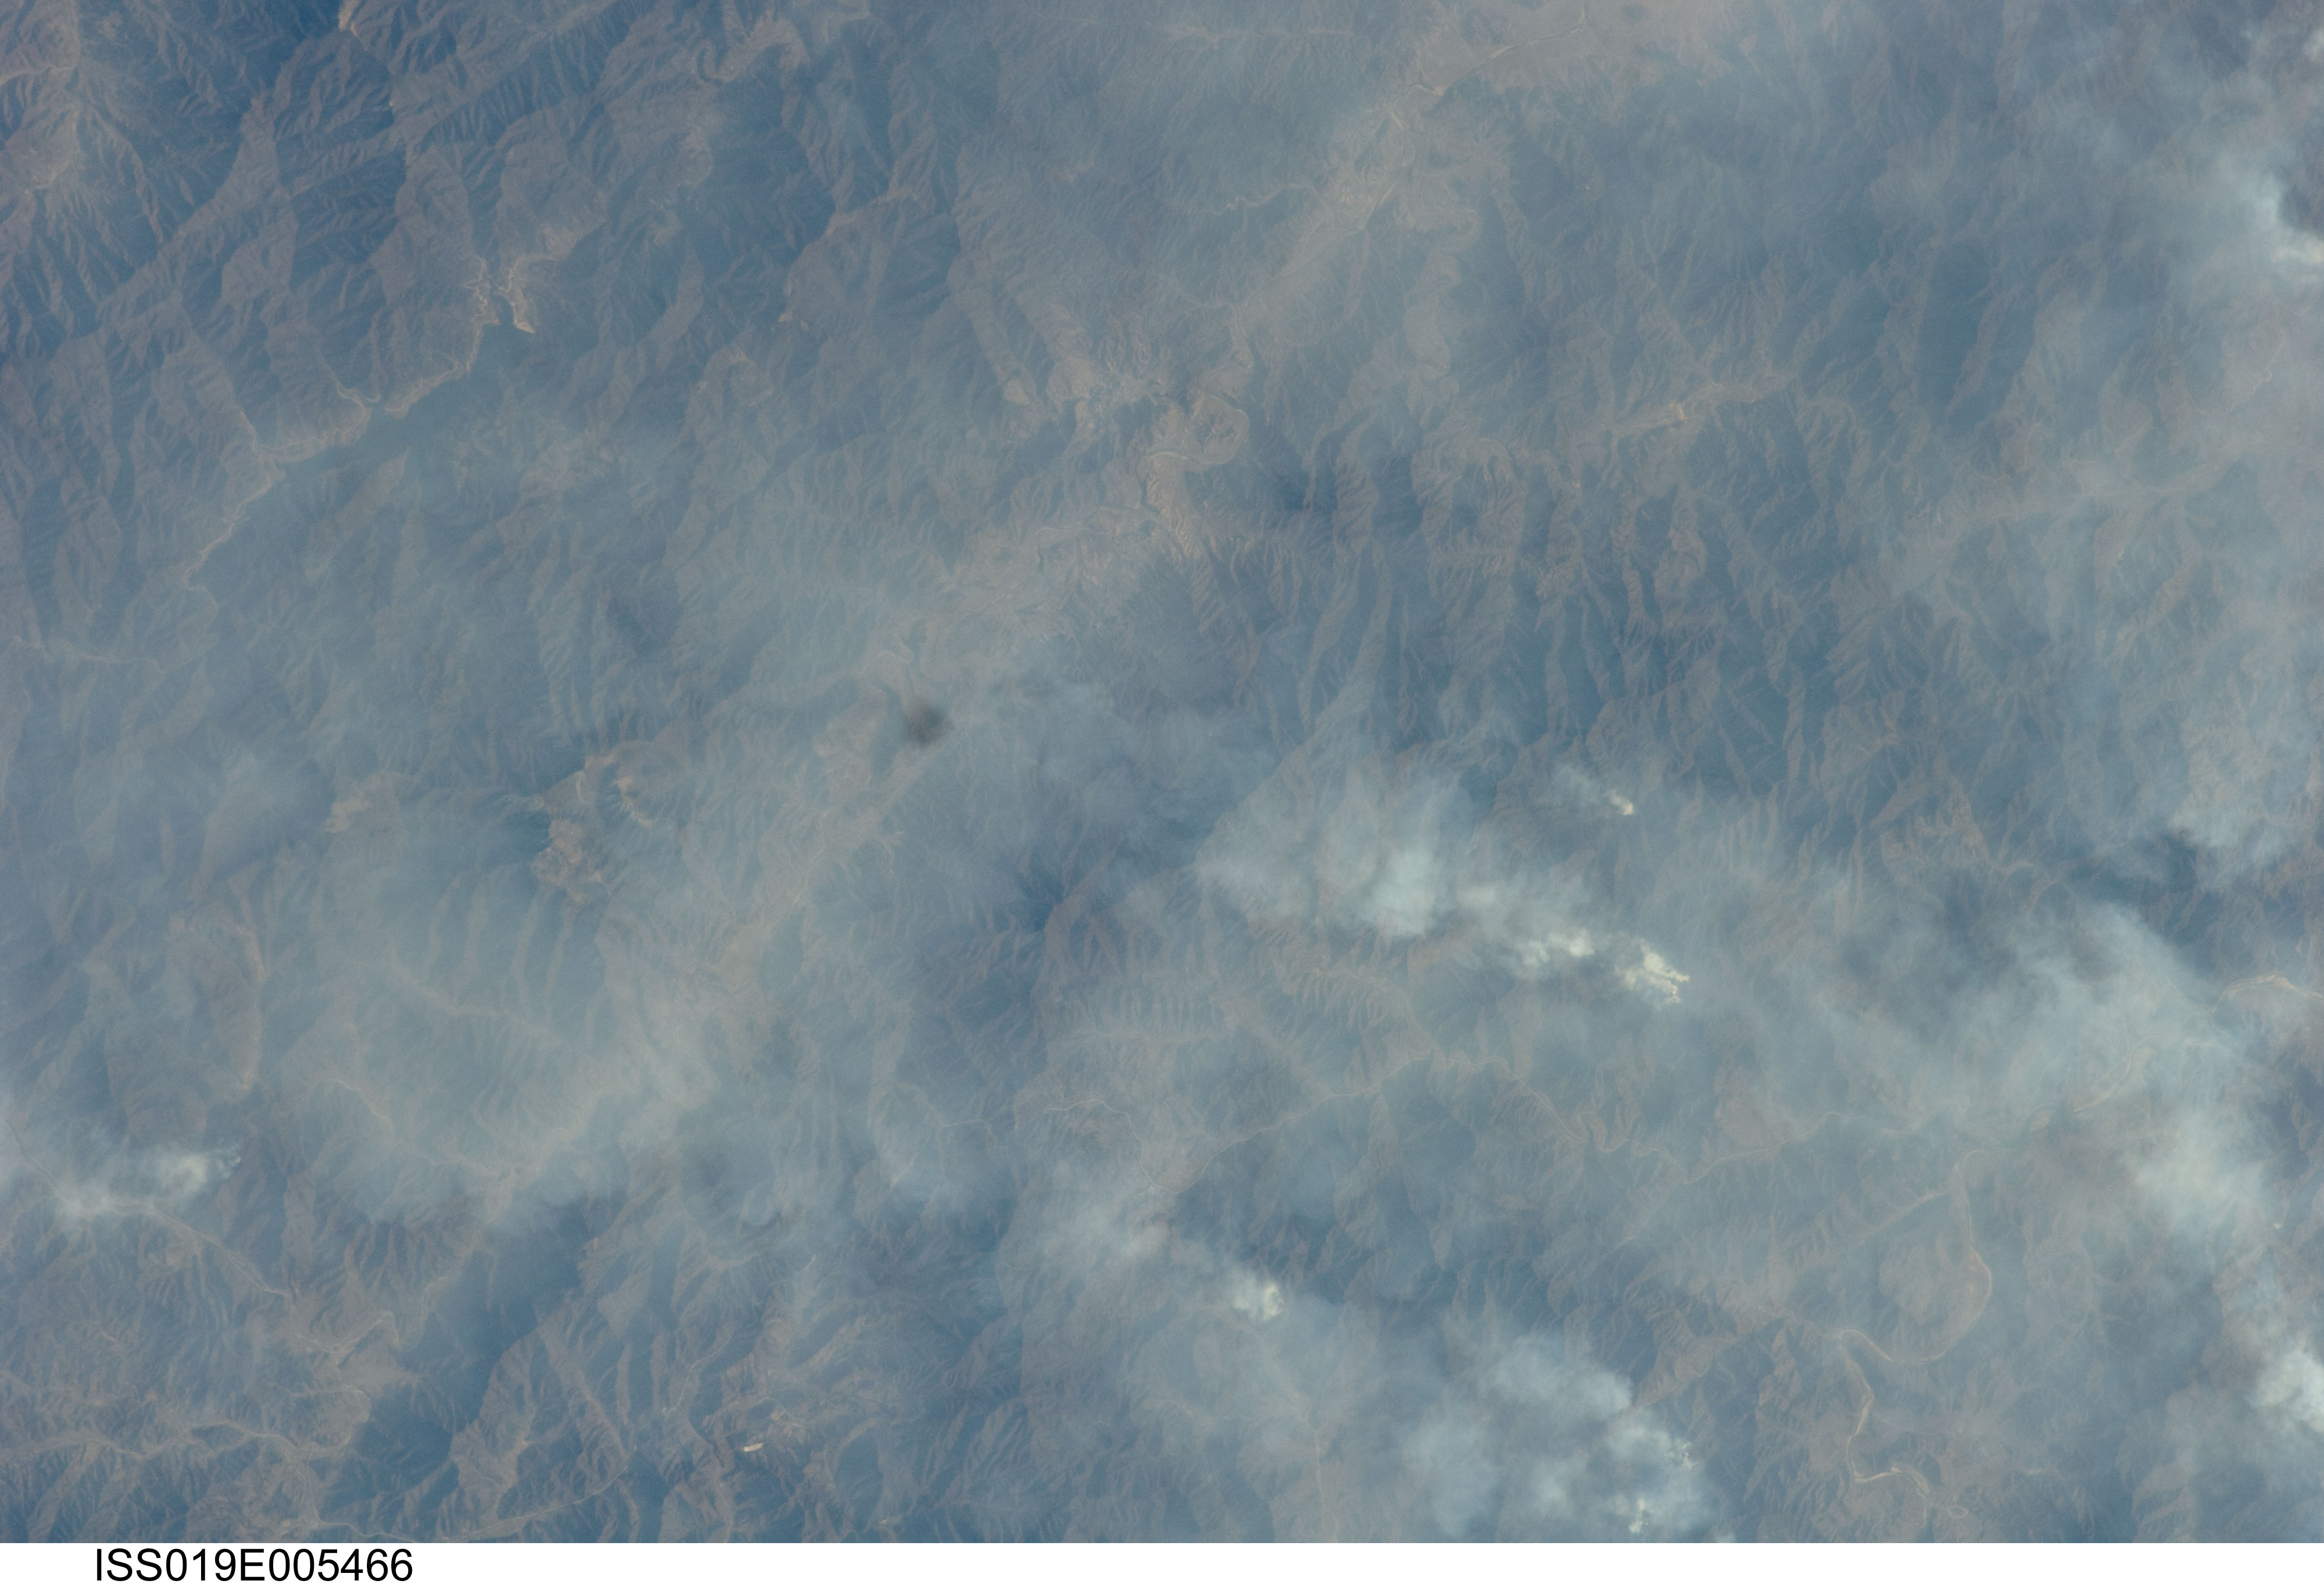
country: NORTH KOREA
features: FIRE PLUMES, IMJIN R. DRAINAGE
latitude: 39.0
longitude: 127.0
